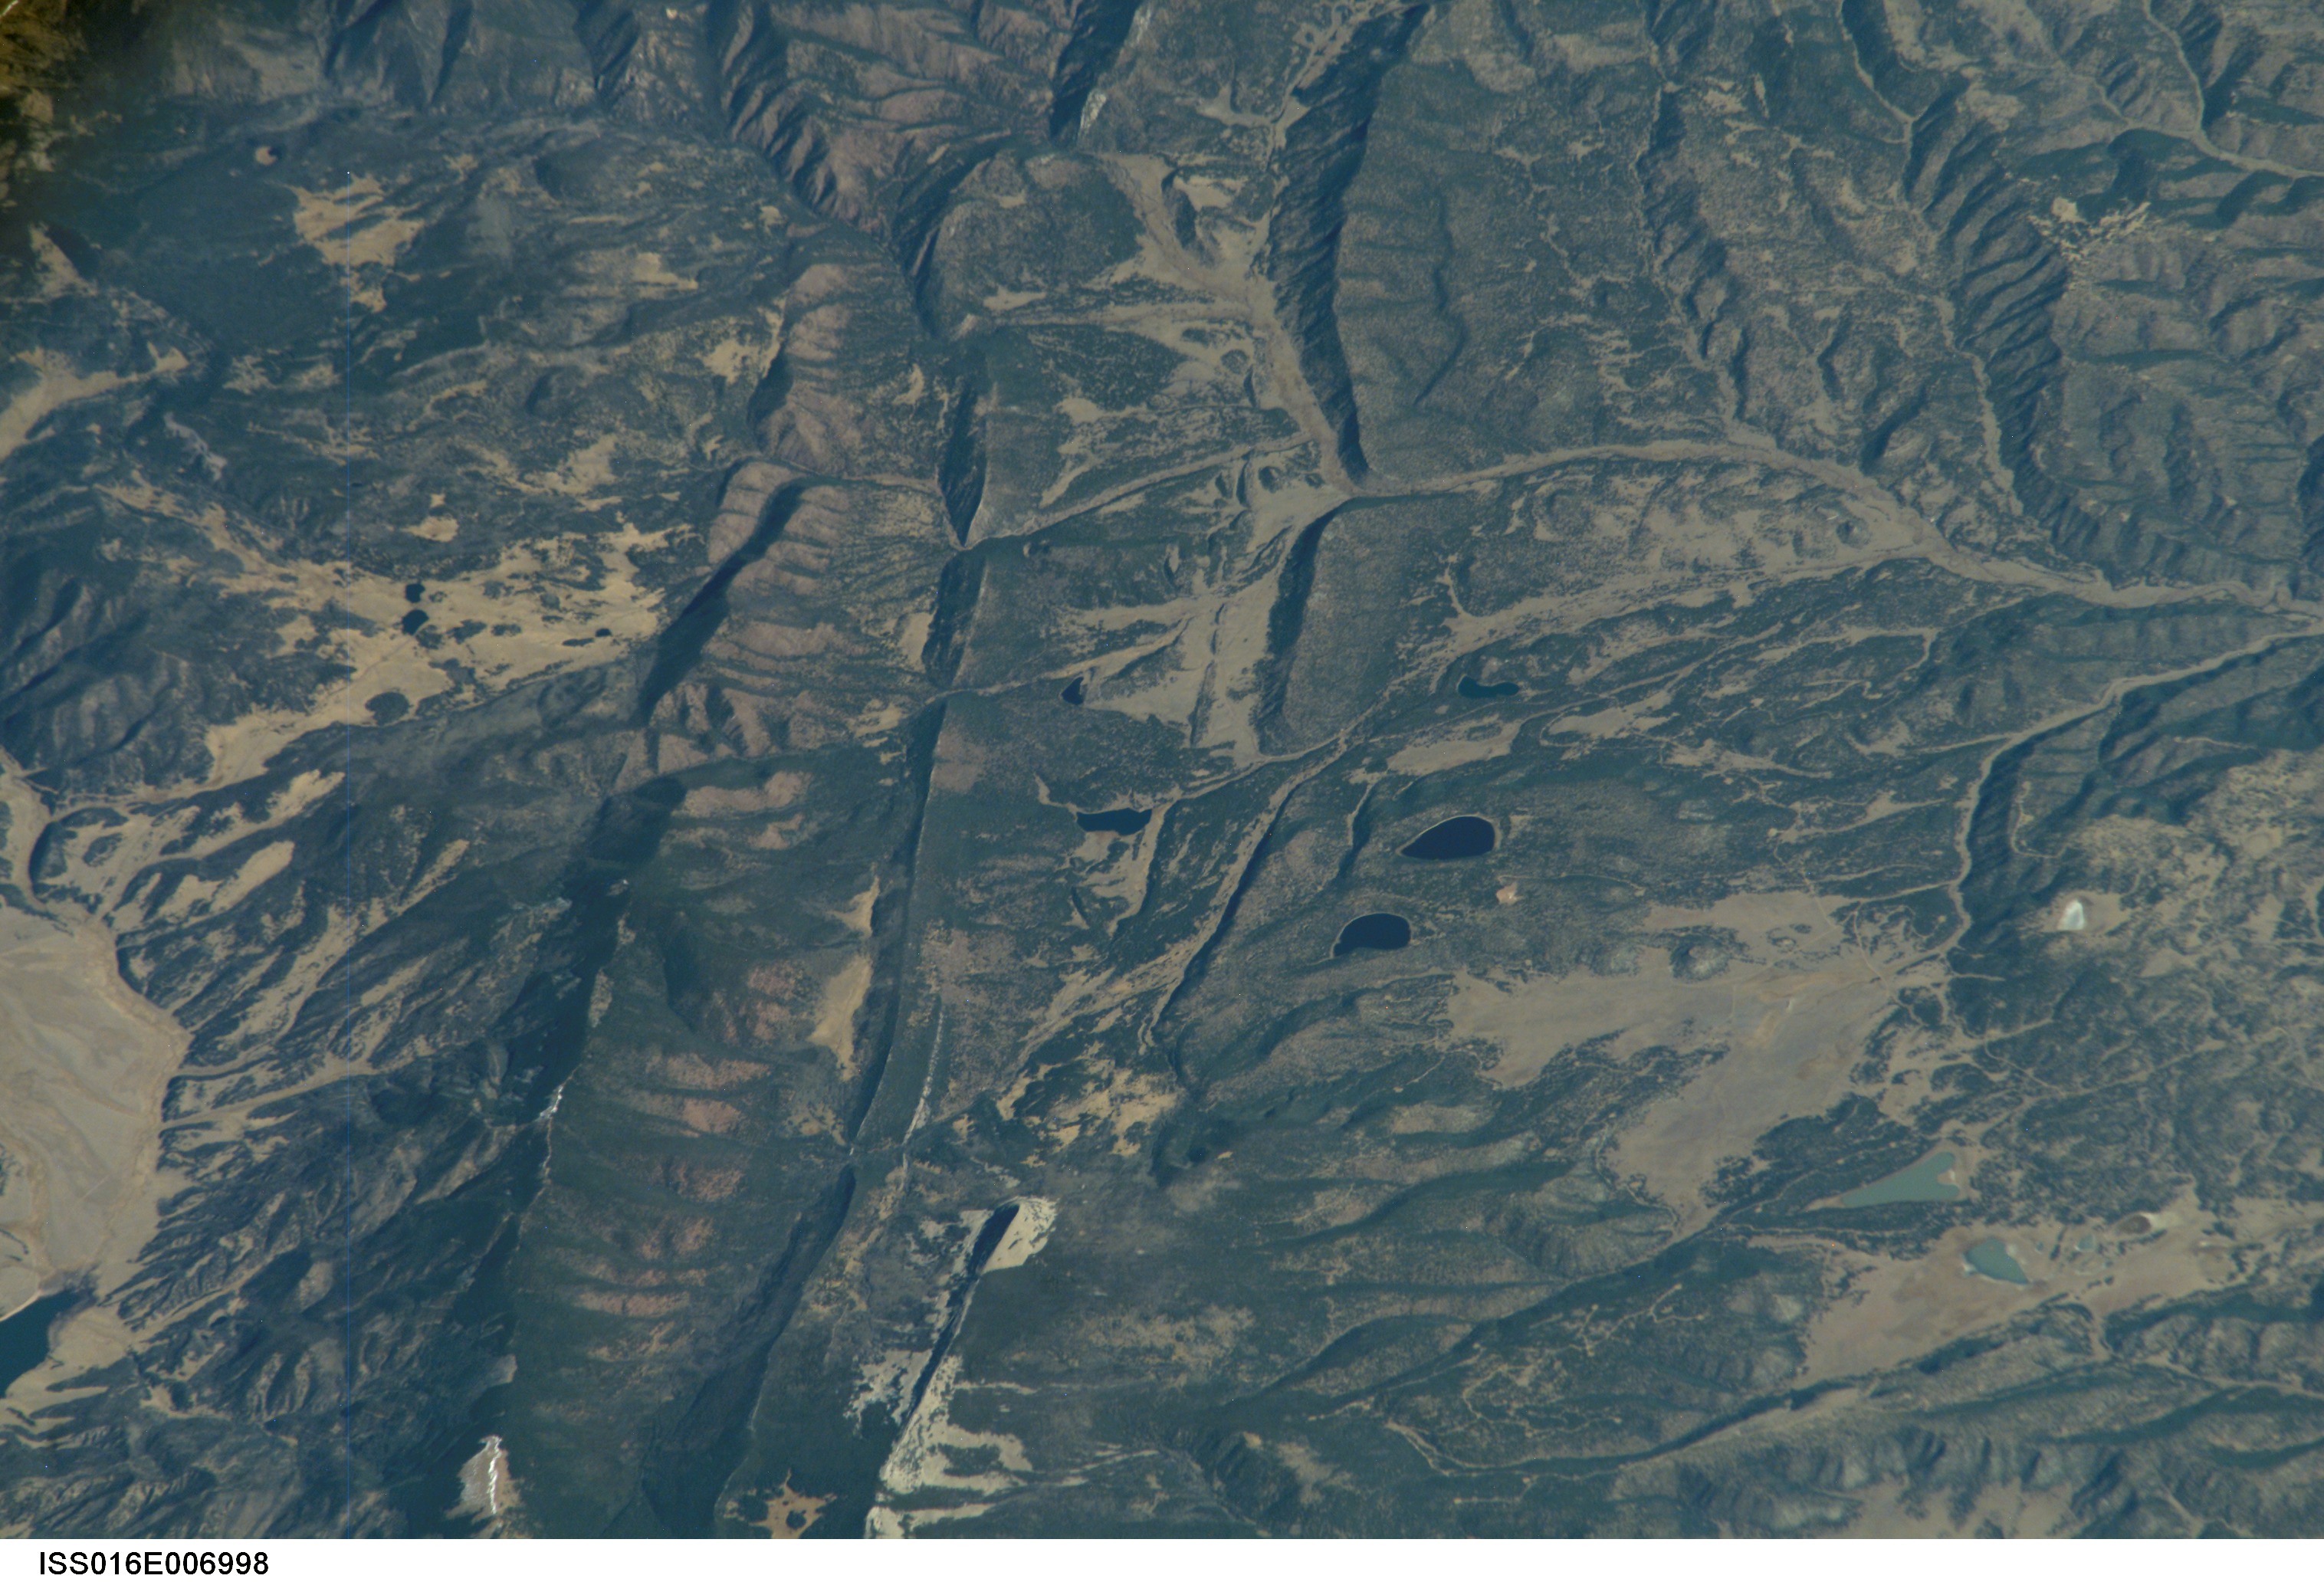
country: USA-NEW MEXICO
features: SANGRE DE CRISTO MTS., ADAMS L.
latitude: 36.9
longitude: -105.1
